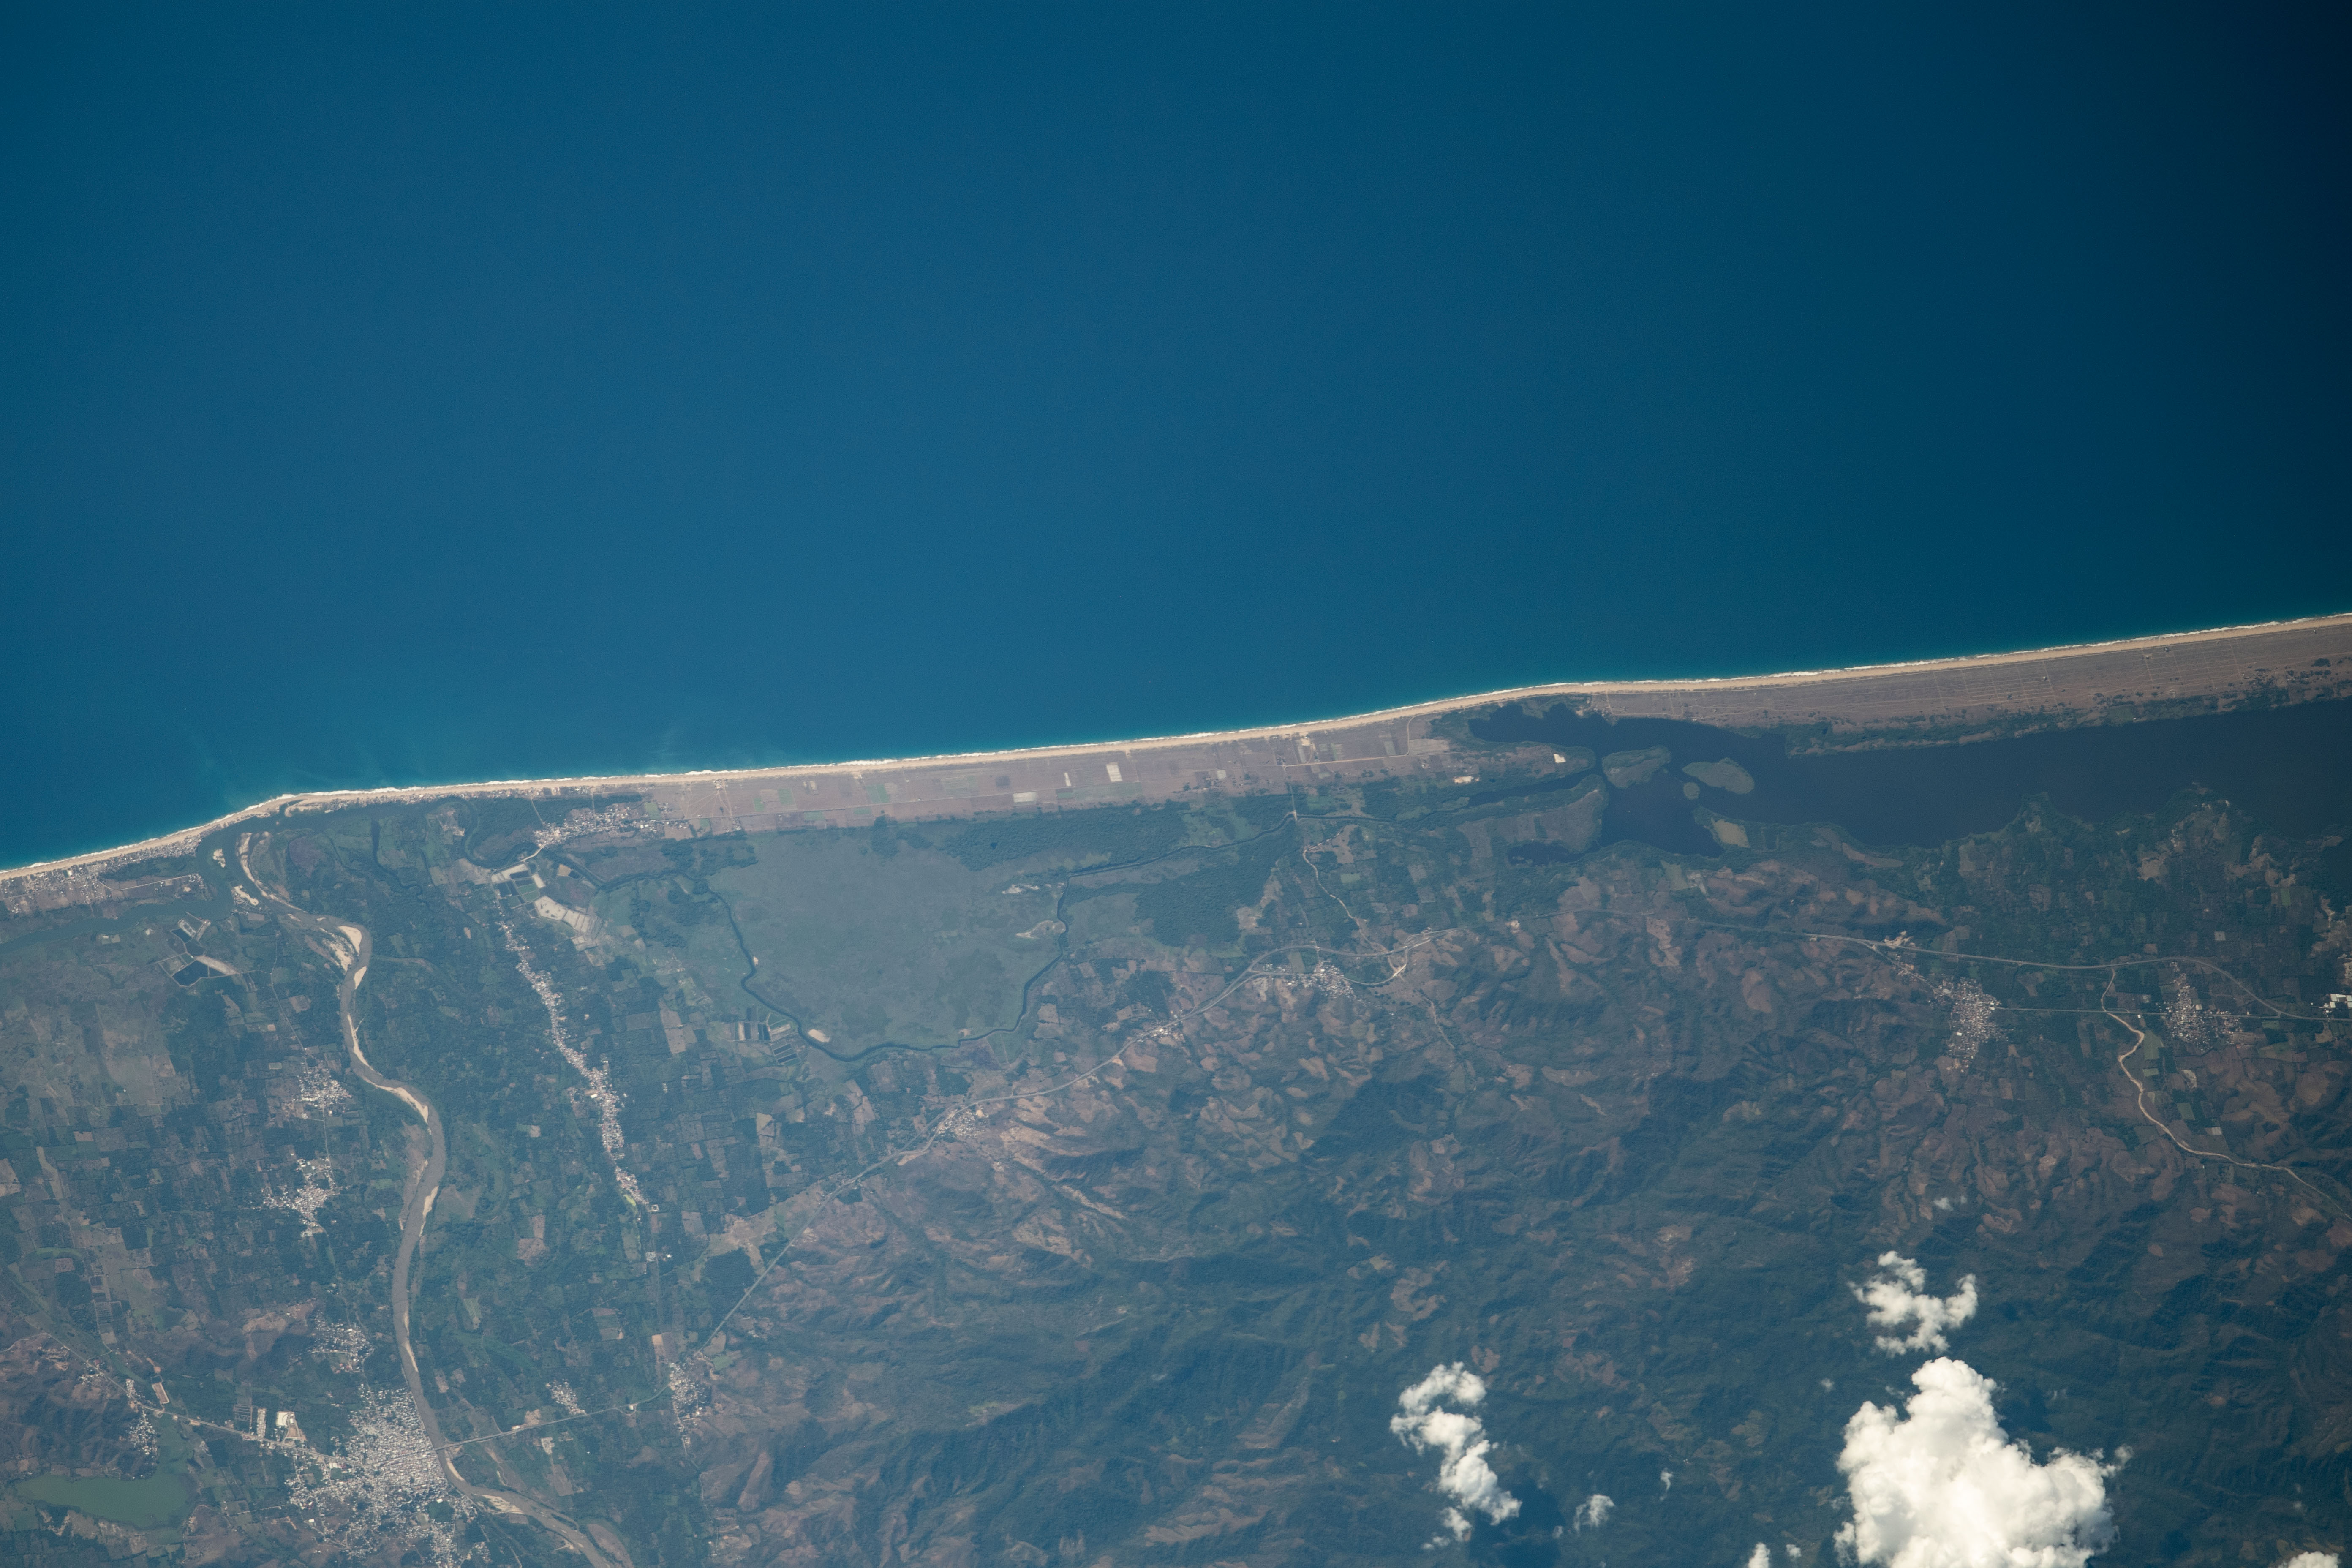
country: MEXICO
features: EL ZAPOTE
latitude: 17.0
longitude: -100.2
